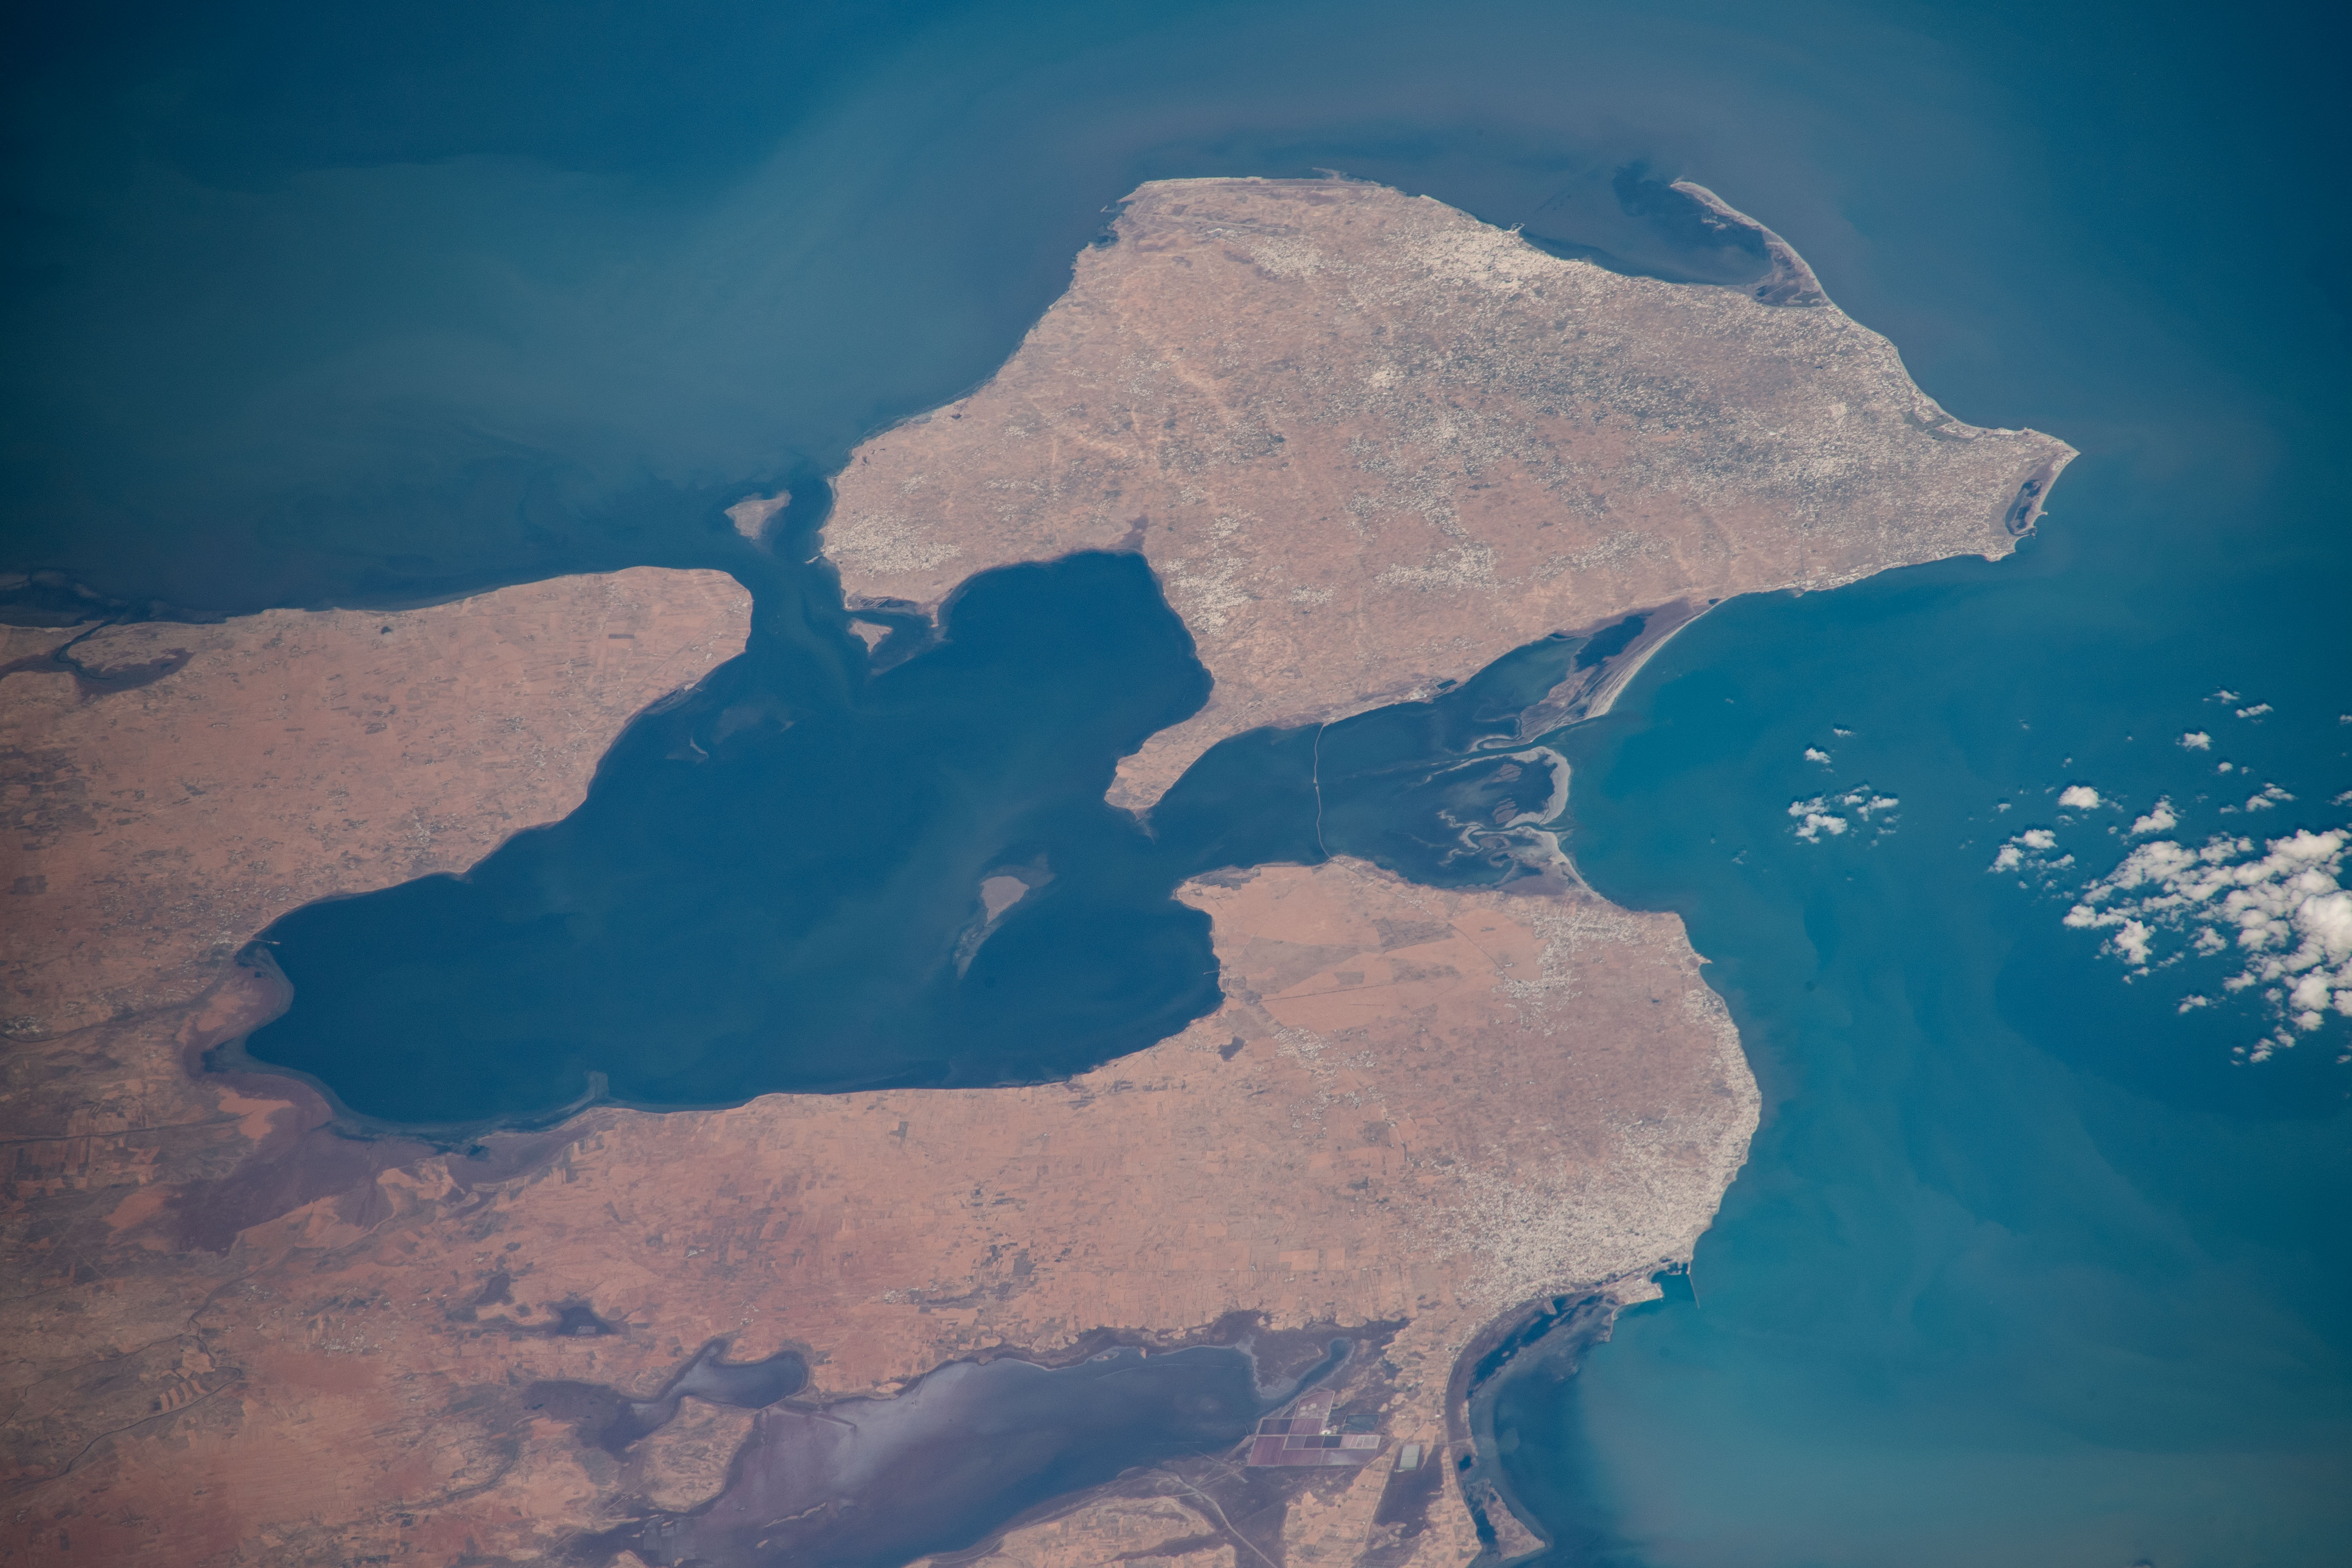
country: TUNISIA
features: TUNISIA, DJERBA ISLAND, SEGUIA, BOUGHRARA GULF, ELGATAIA EL KEBIRA, ELGATAIA EL-GUEBLIA, JLIJ ISLAND, DJERBA-ZARZIS AIRPORT, MELLITA, HOUMT SOUK, RAS R'MAL, GULF OF GABES, ZARZIS, SEBKHET EL MELAH,S.,G.,I.,CY.,PO.,MEDITERRANEAN SEA,BOUGHRARA GULF,DJERBA ISLAND,HOUMT SOUK,TUNISIA,BOUGHRARA GULF, TUNISIA
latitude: 33.7
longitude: 10.9
